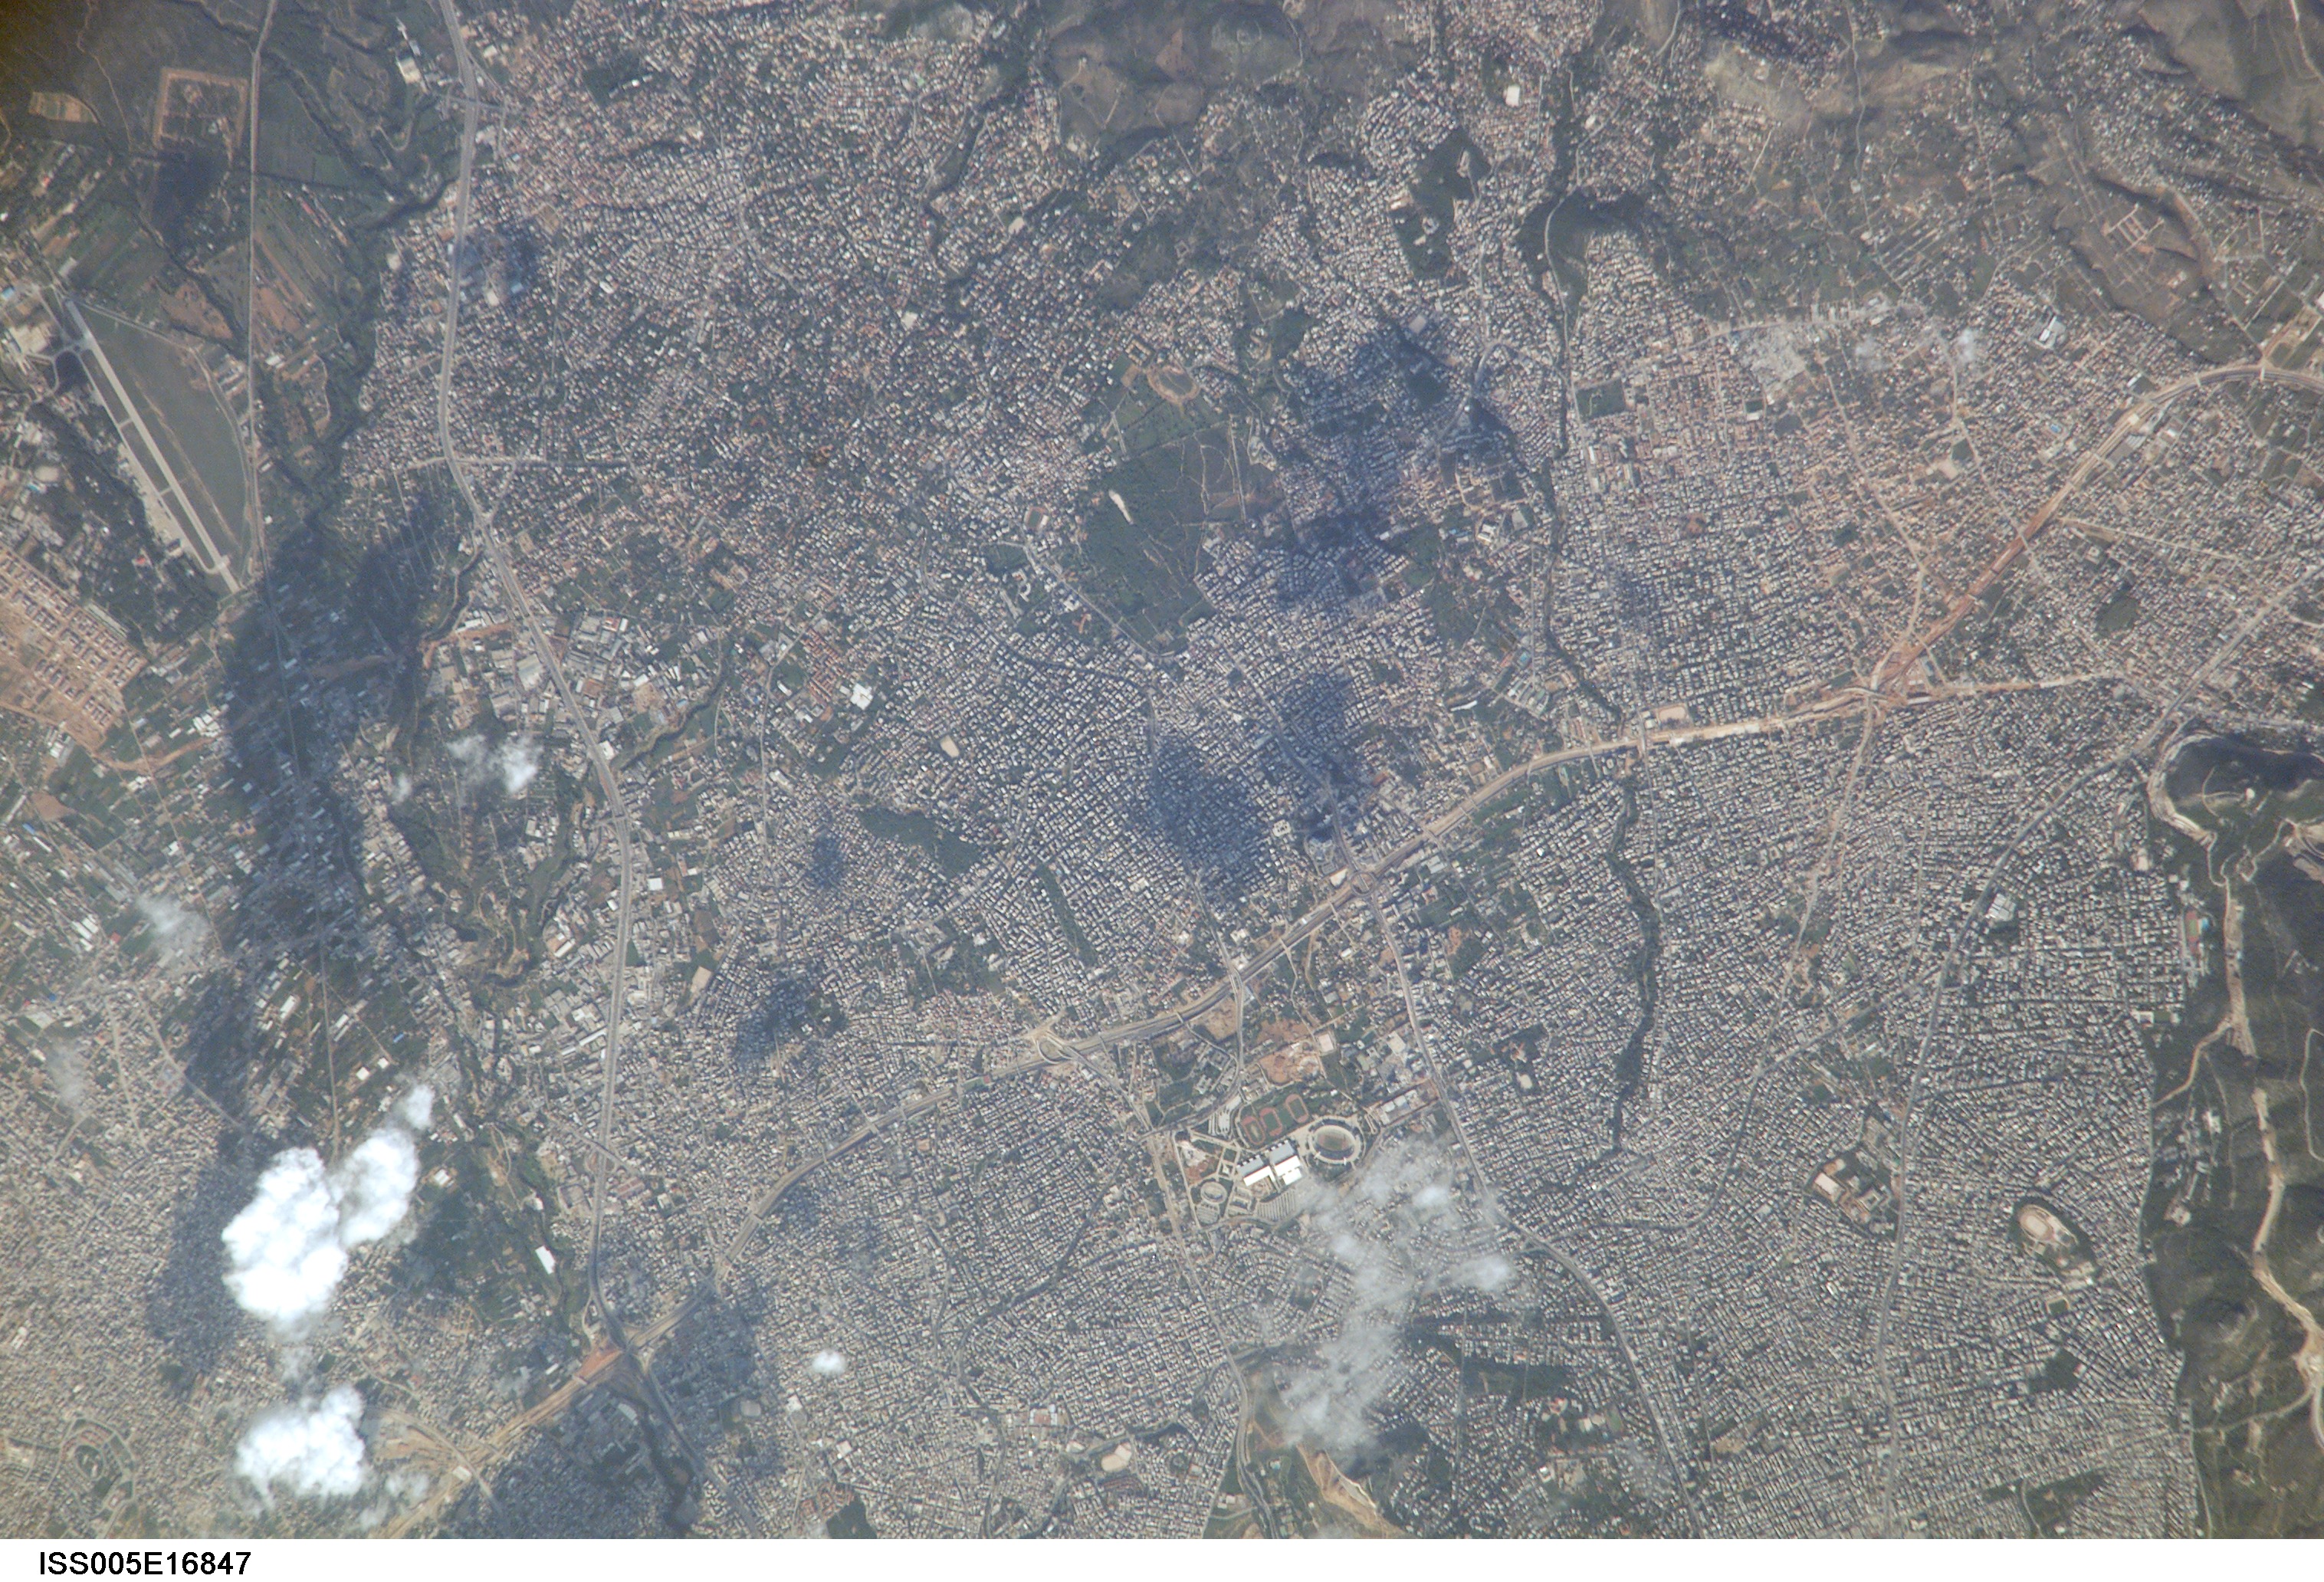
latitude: 38.0
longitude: 24.0
